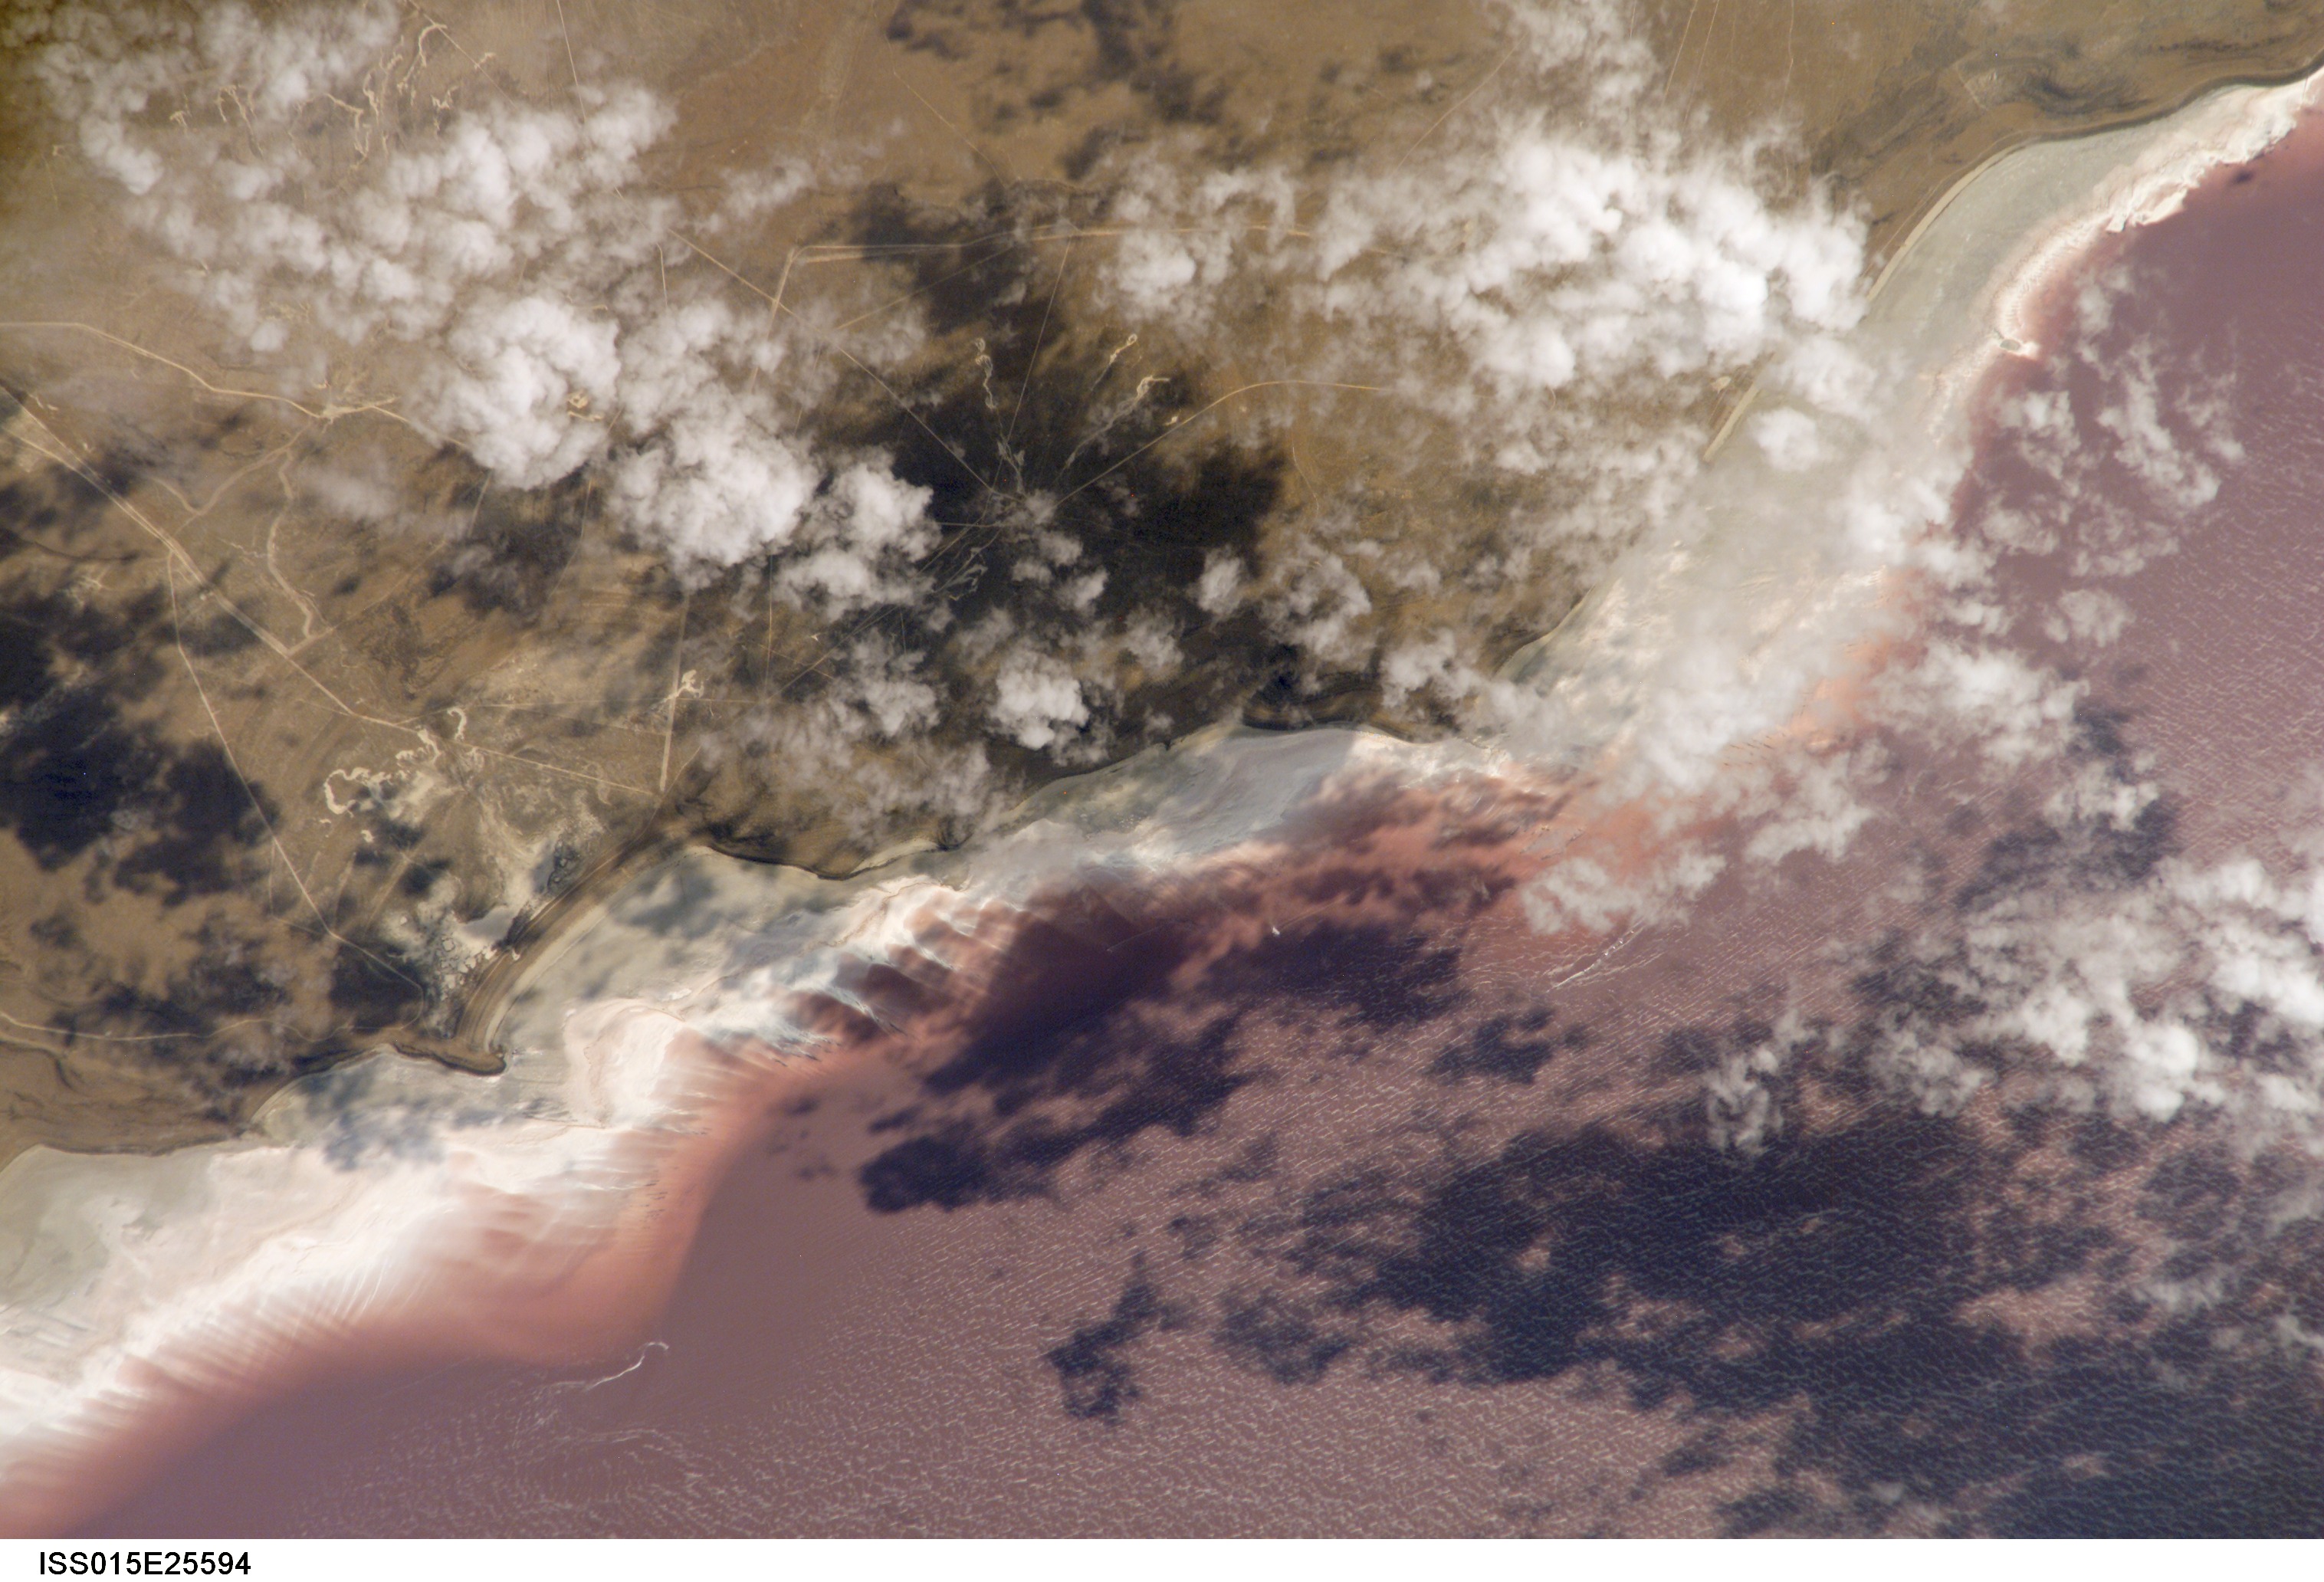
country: USA-UTAH
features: N. SHORE OF GREAT SALT LAKE
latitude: 41.5
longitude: -112.7
